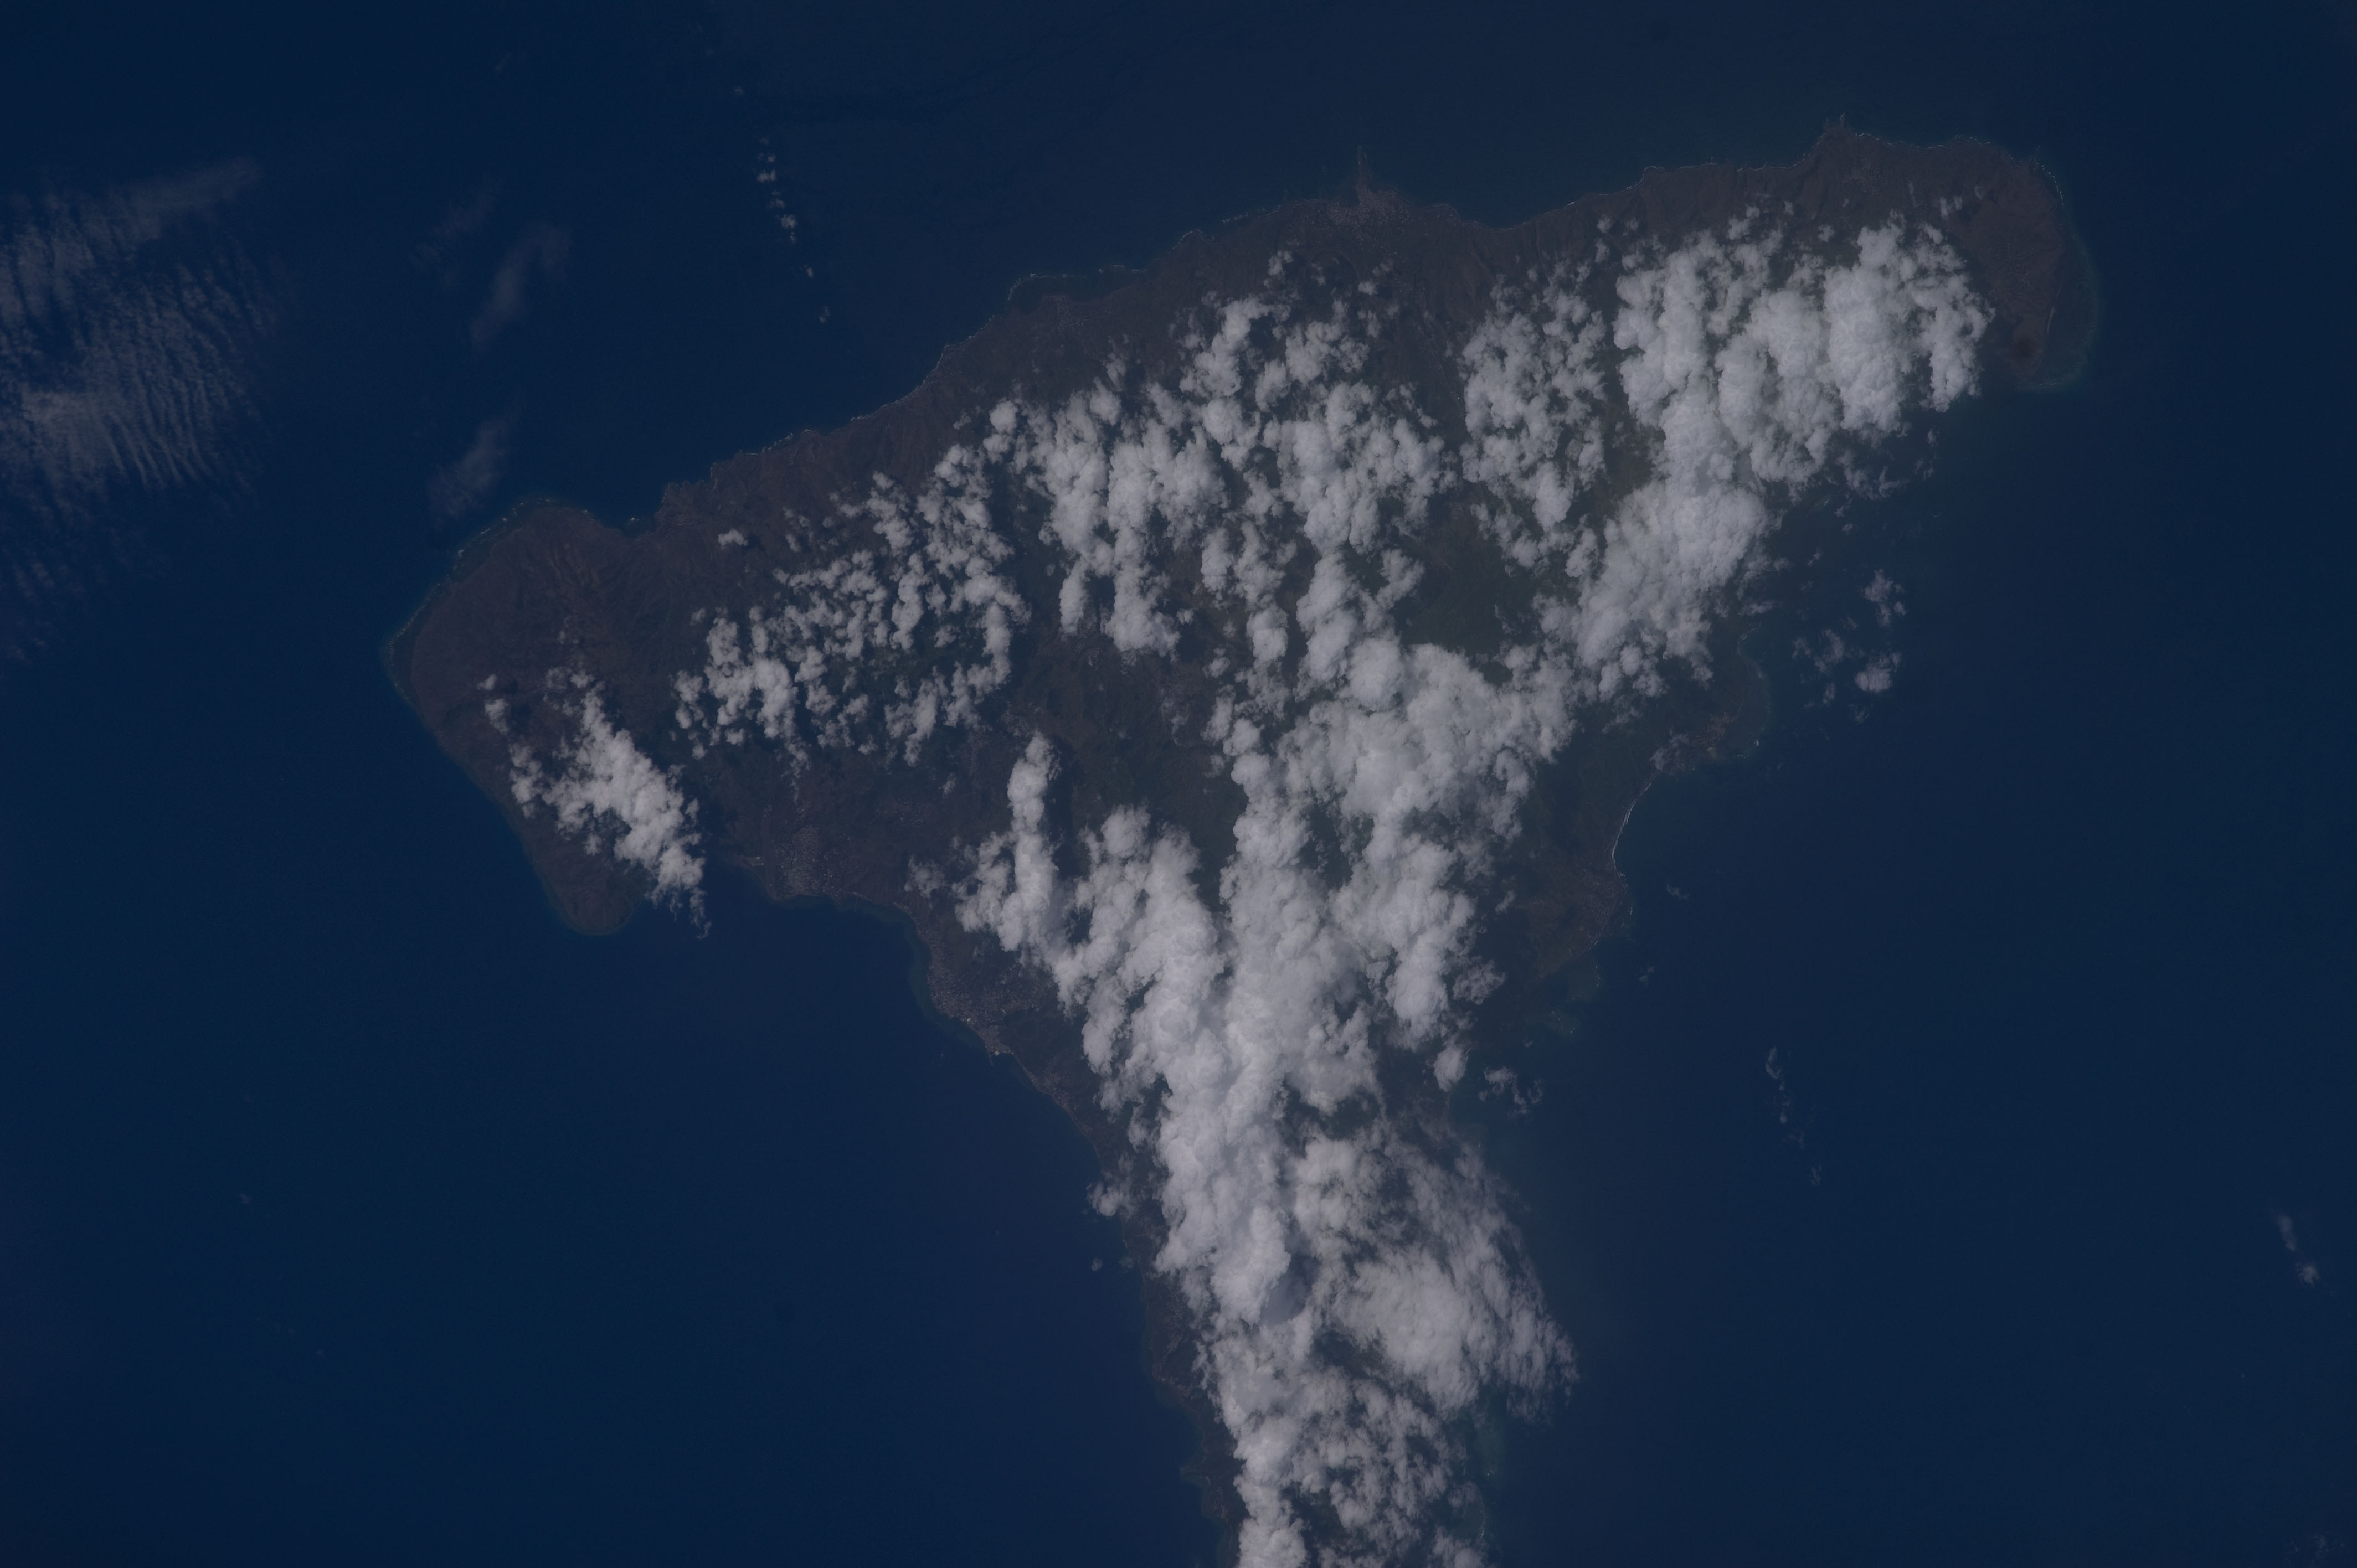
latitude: -12.2
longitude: 44.5
